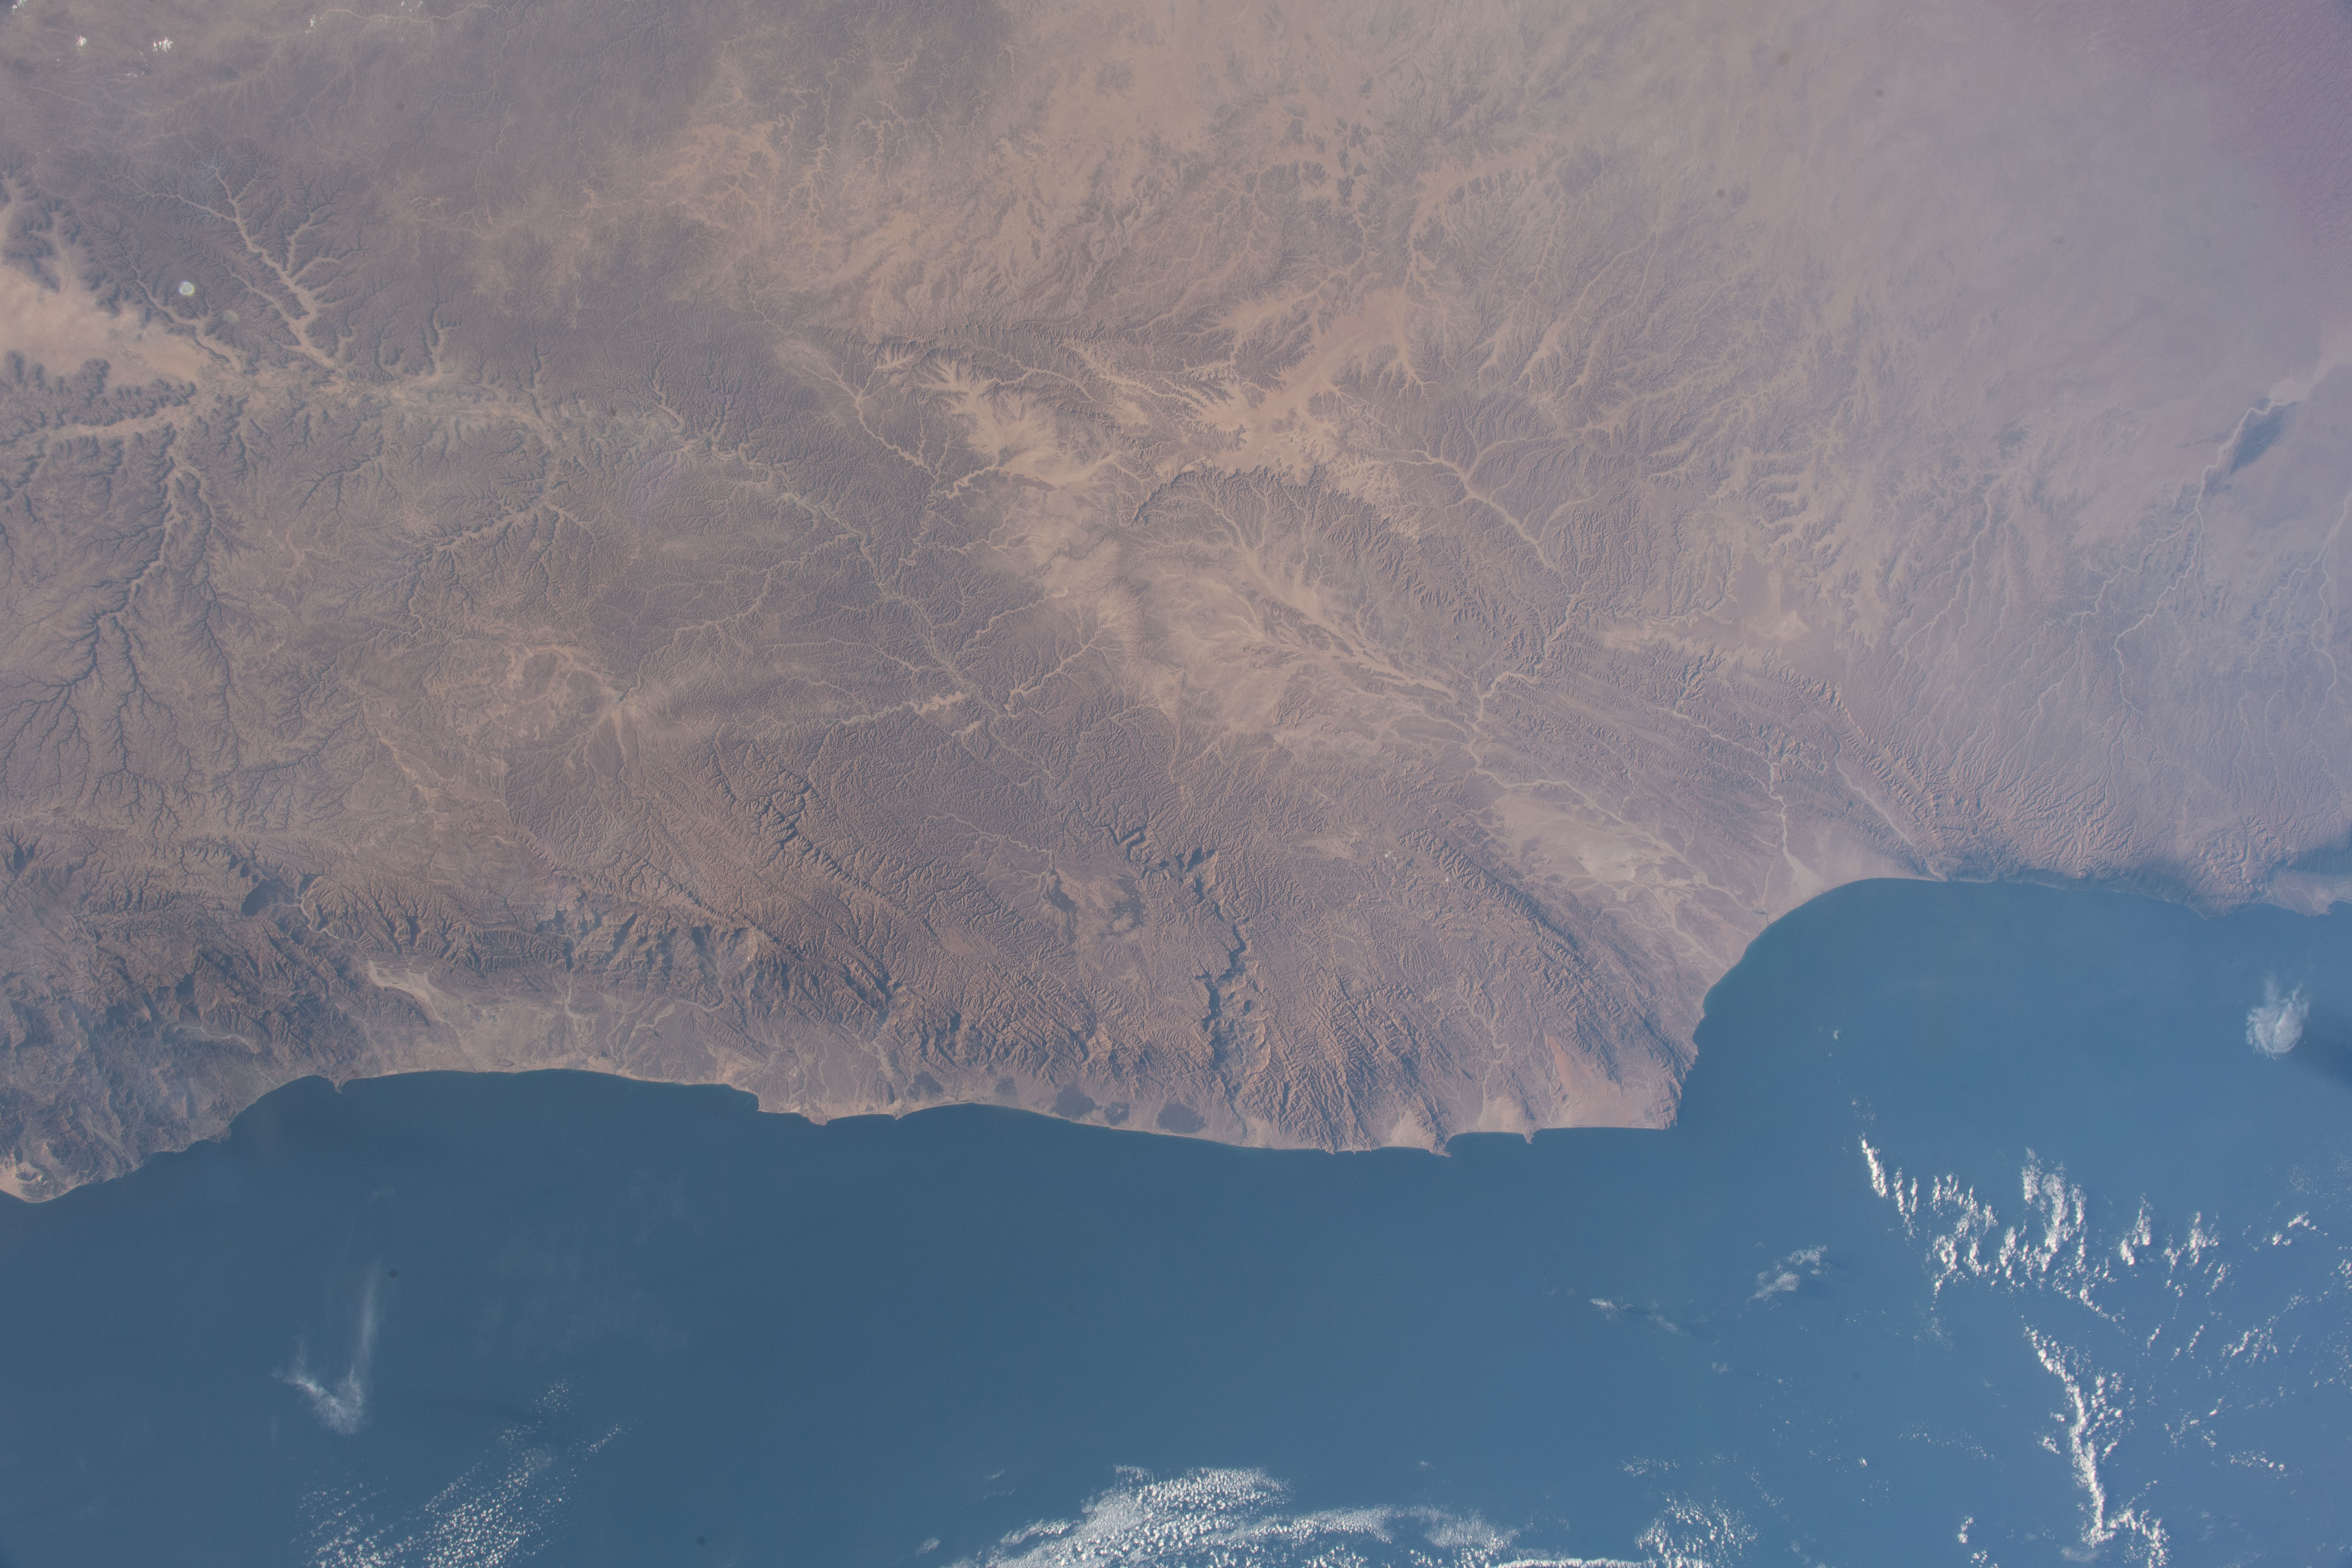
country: YEMEN
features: AL MAHRAH, HADRAMAUT, AL MUKALLA, DHOFAR
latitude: 15.8
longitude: 50.6
